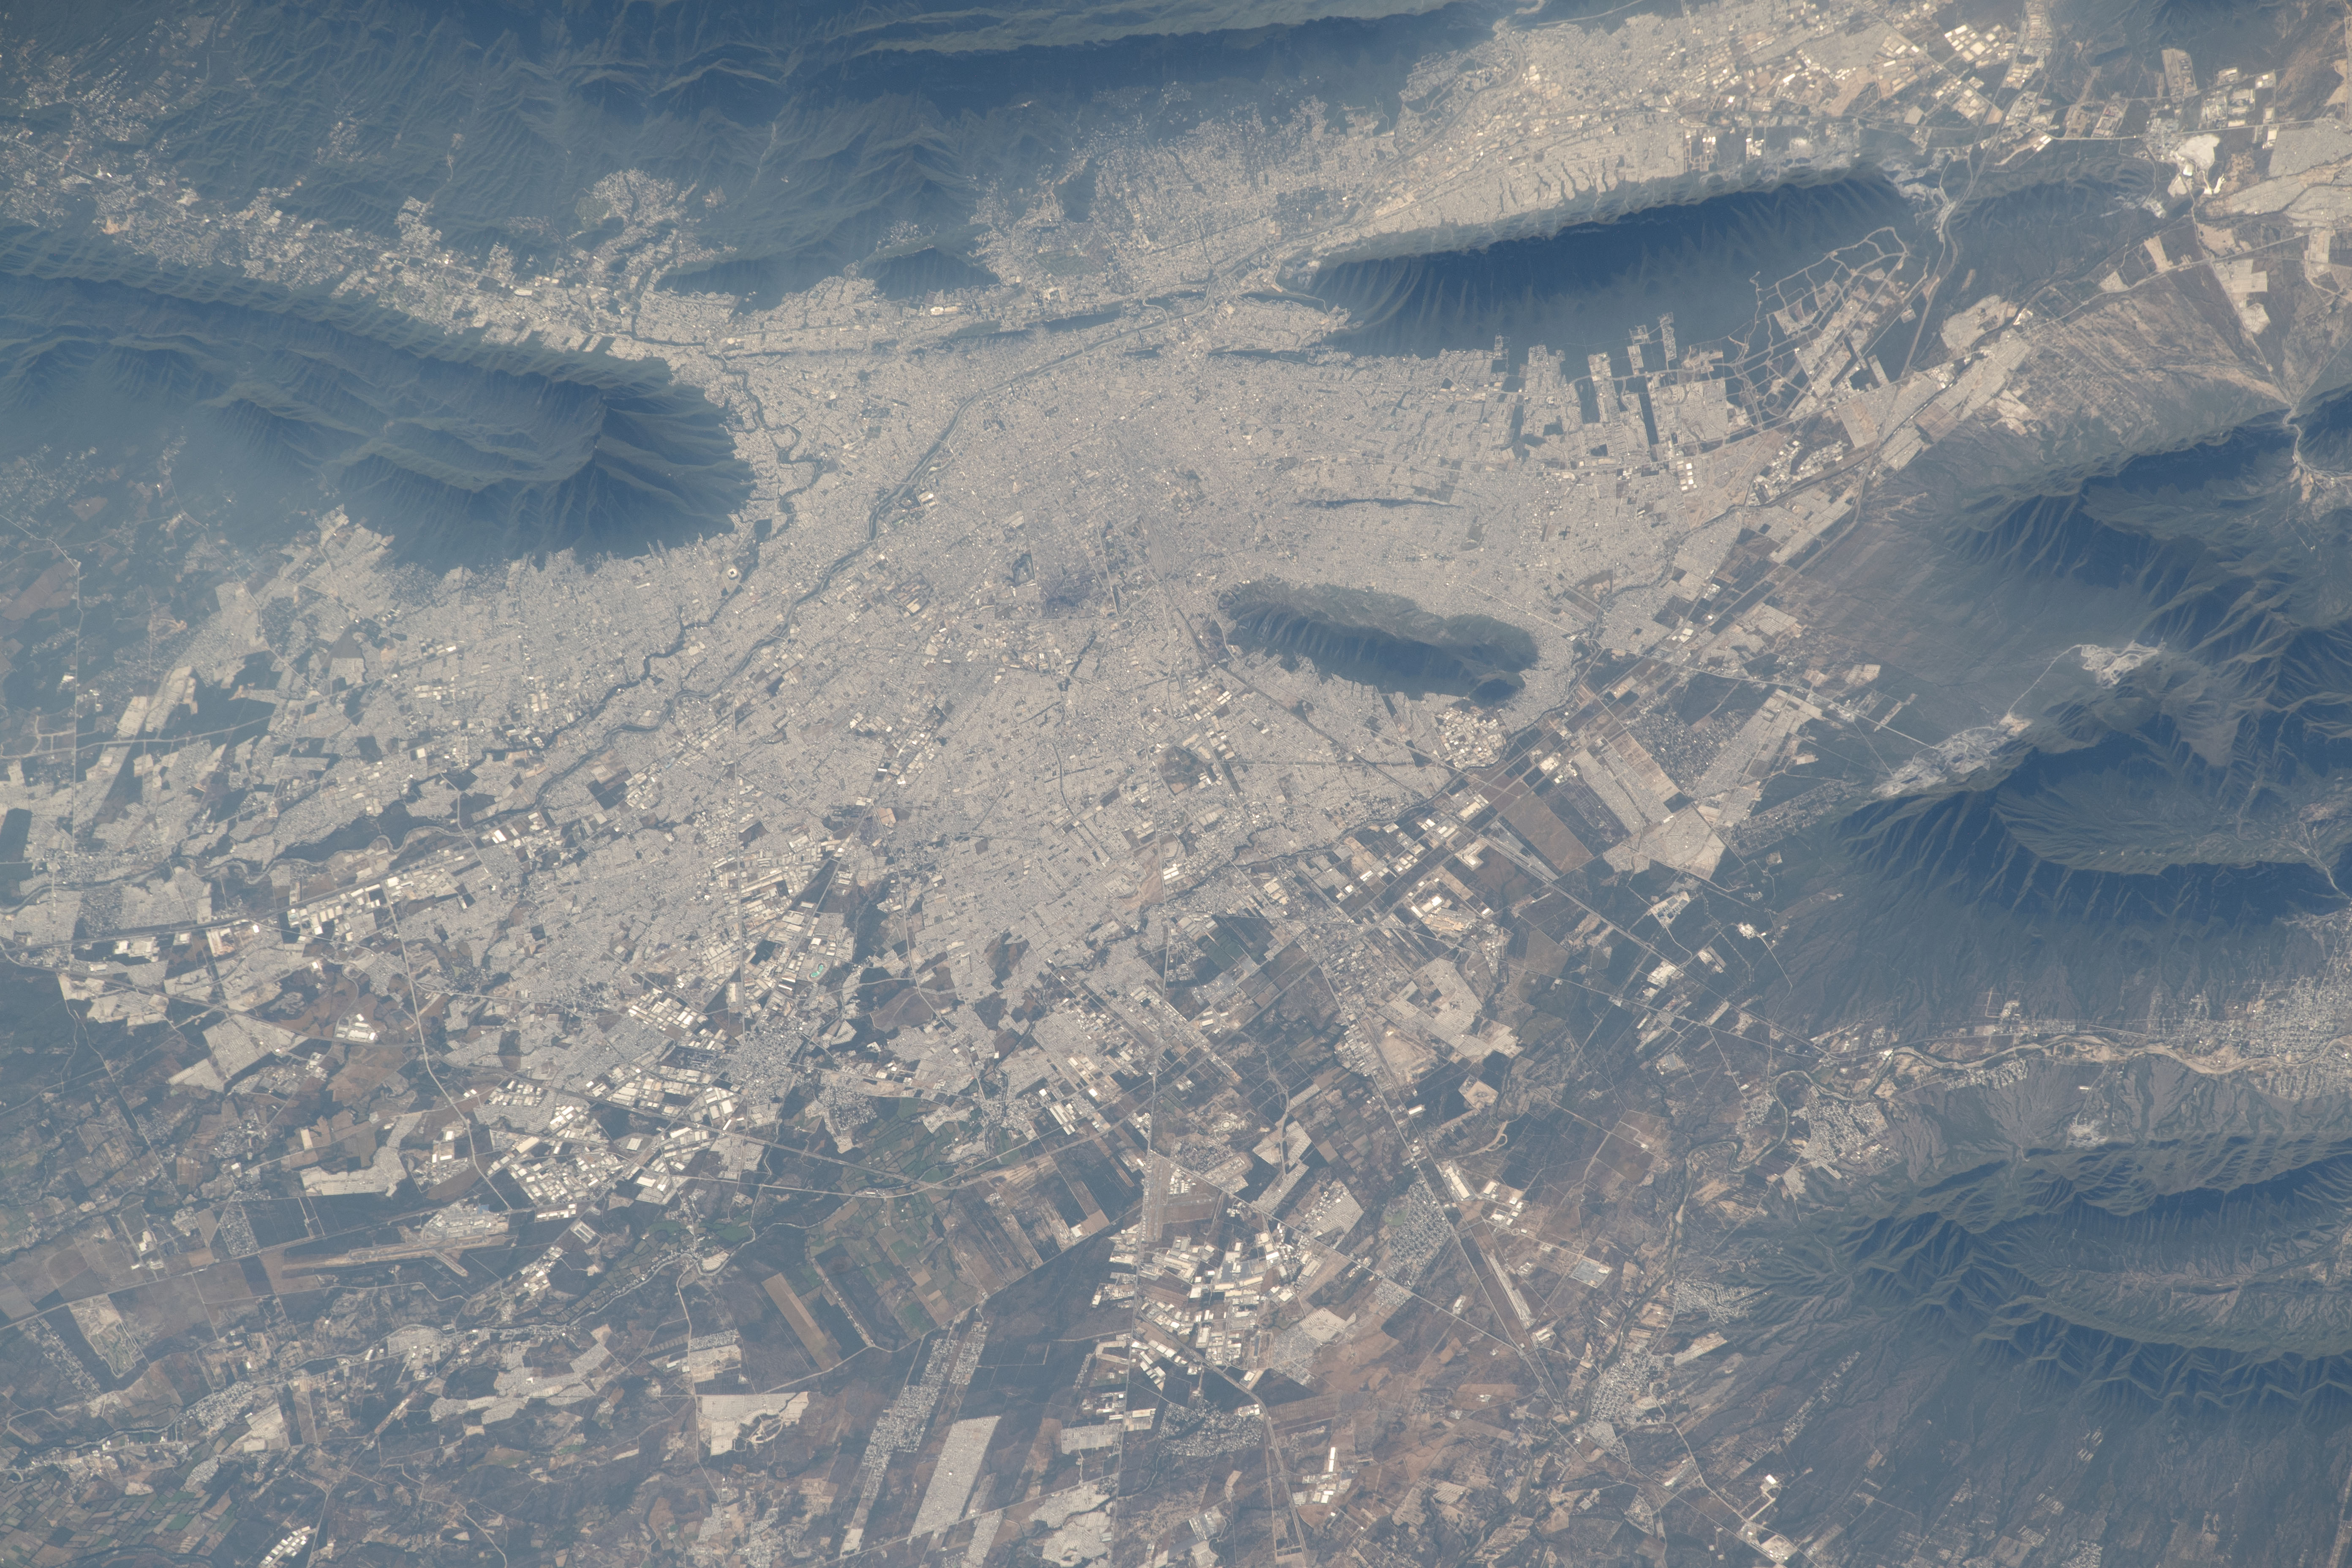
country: MEXICO
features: MONTERREY
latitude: 25.7
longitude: -100.3
